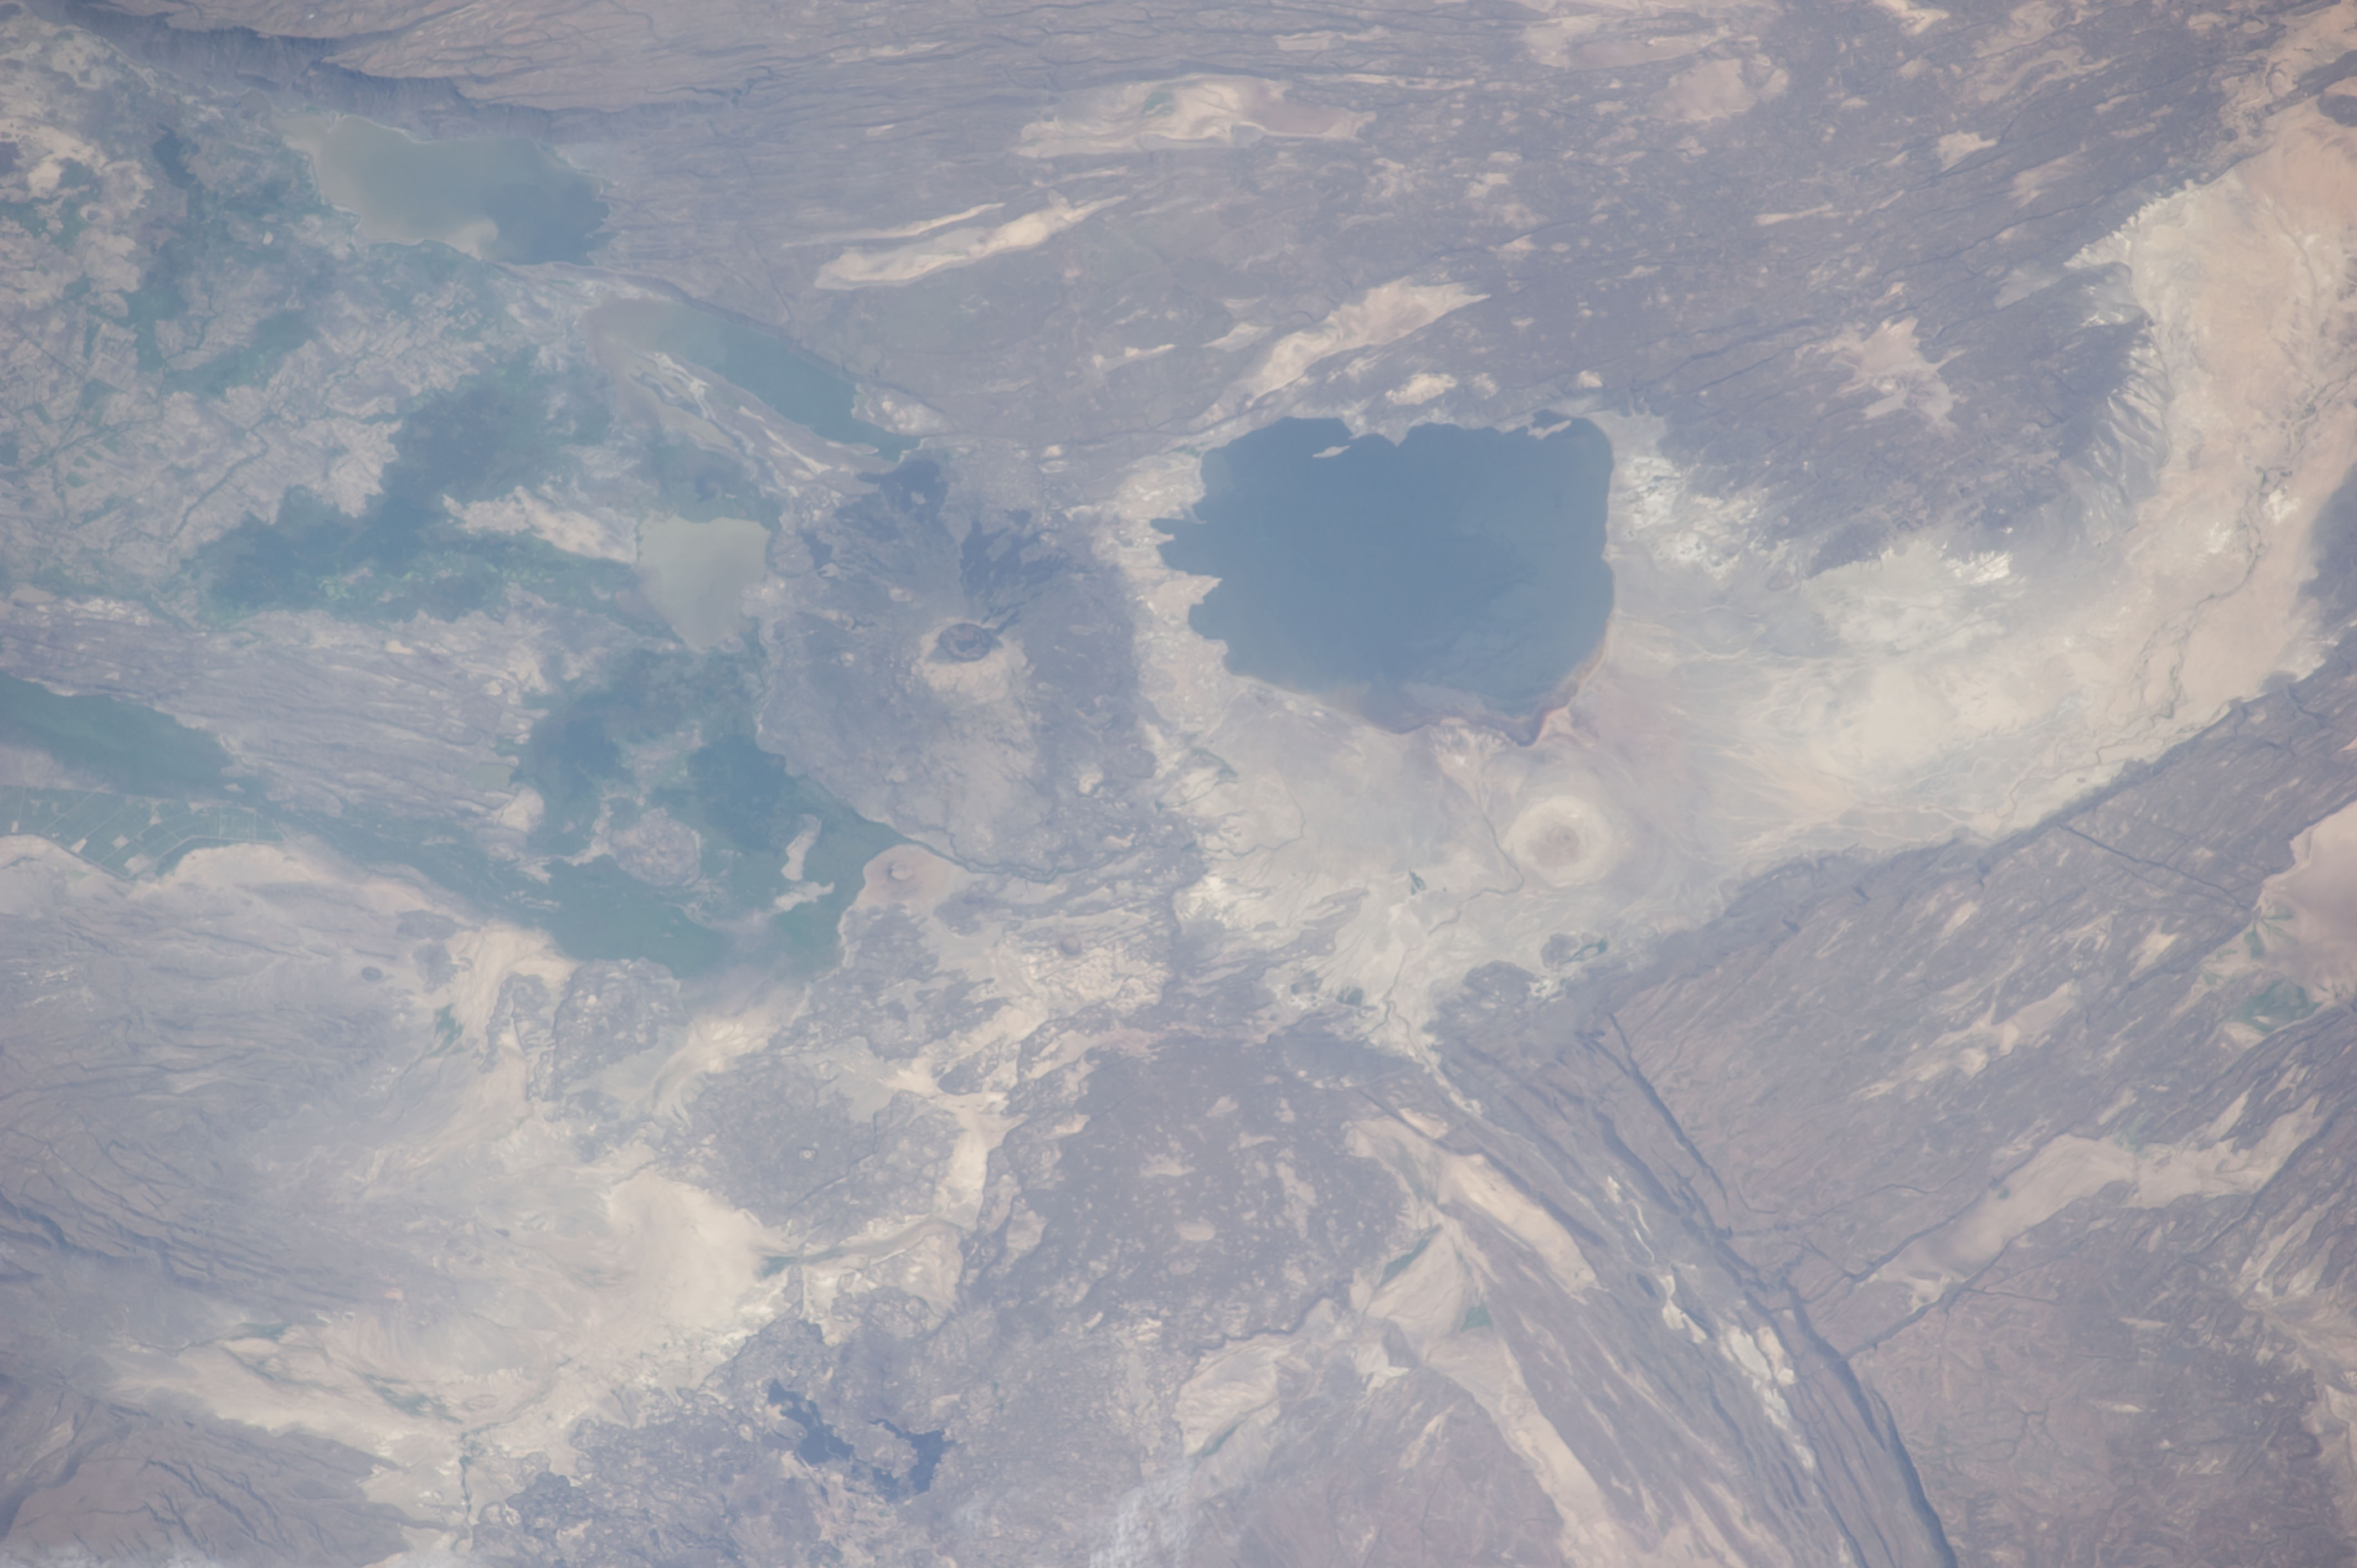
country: ETHIOPIA
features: LAKE ABHE
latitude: 11.2
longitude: 41.6
